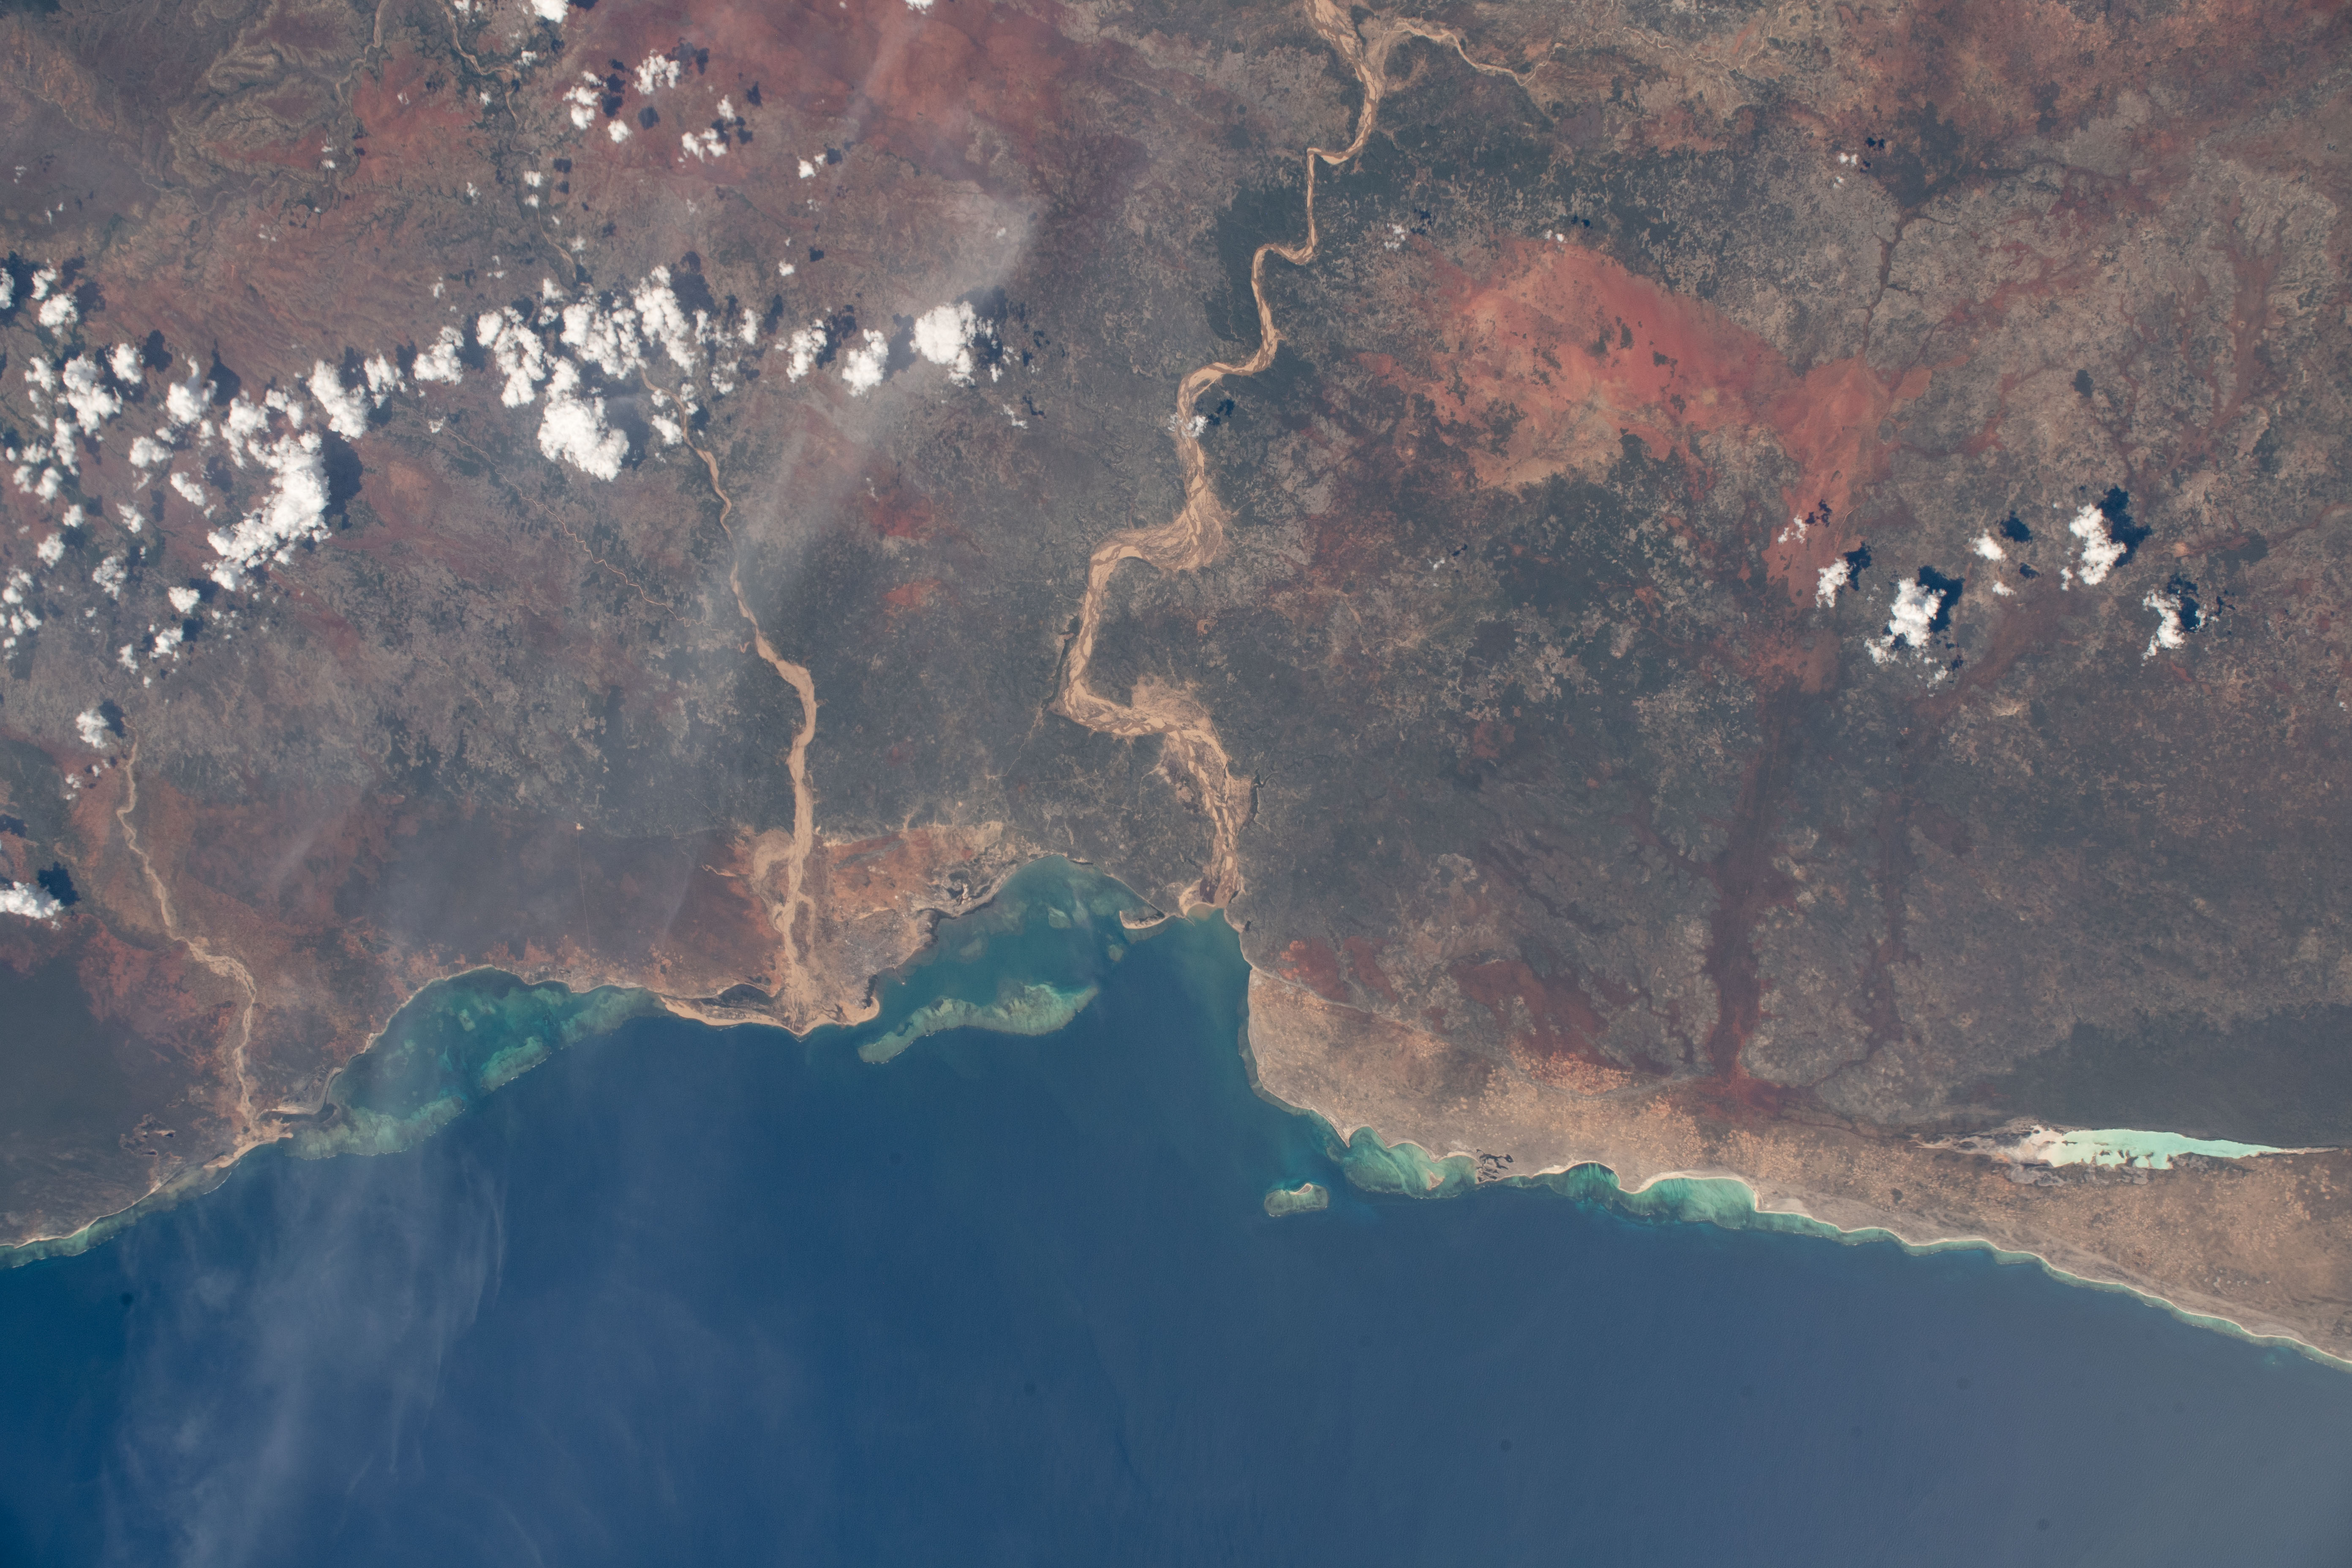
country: MADAGASCAR
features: TSIMANAMPETSOTSA NATURE RESERVE, TOLIARA, LFIHERENANA RIVER, ONILAHY RIVER
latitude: -23.5
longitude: 43.9
